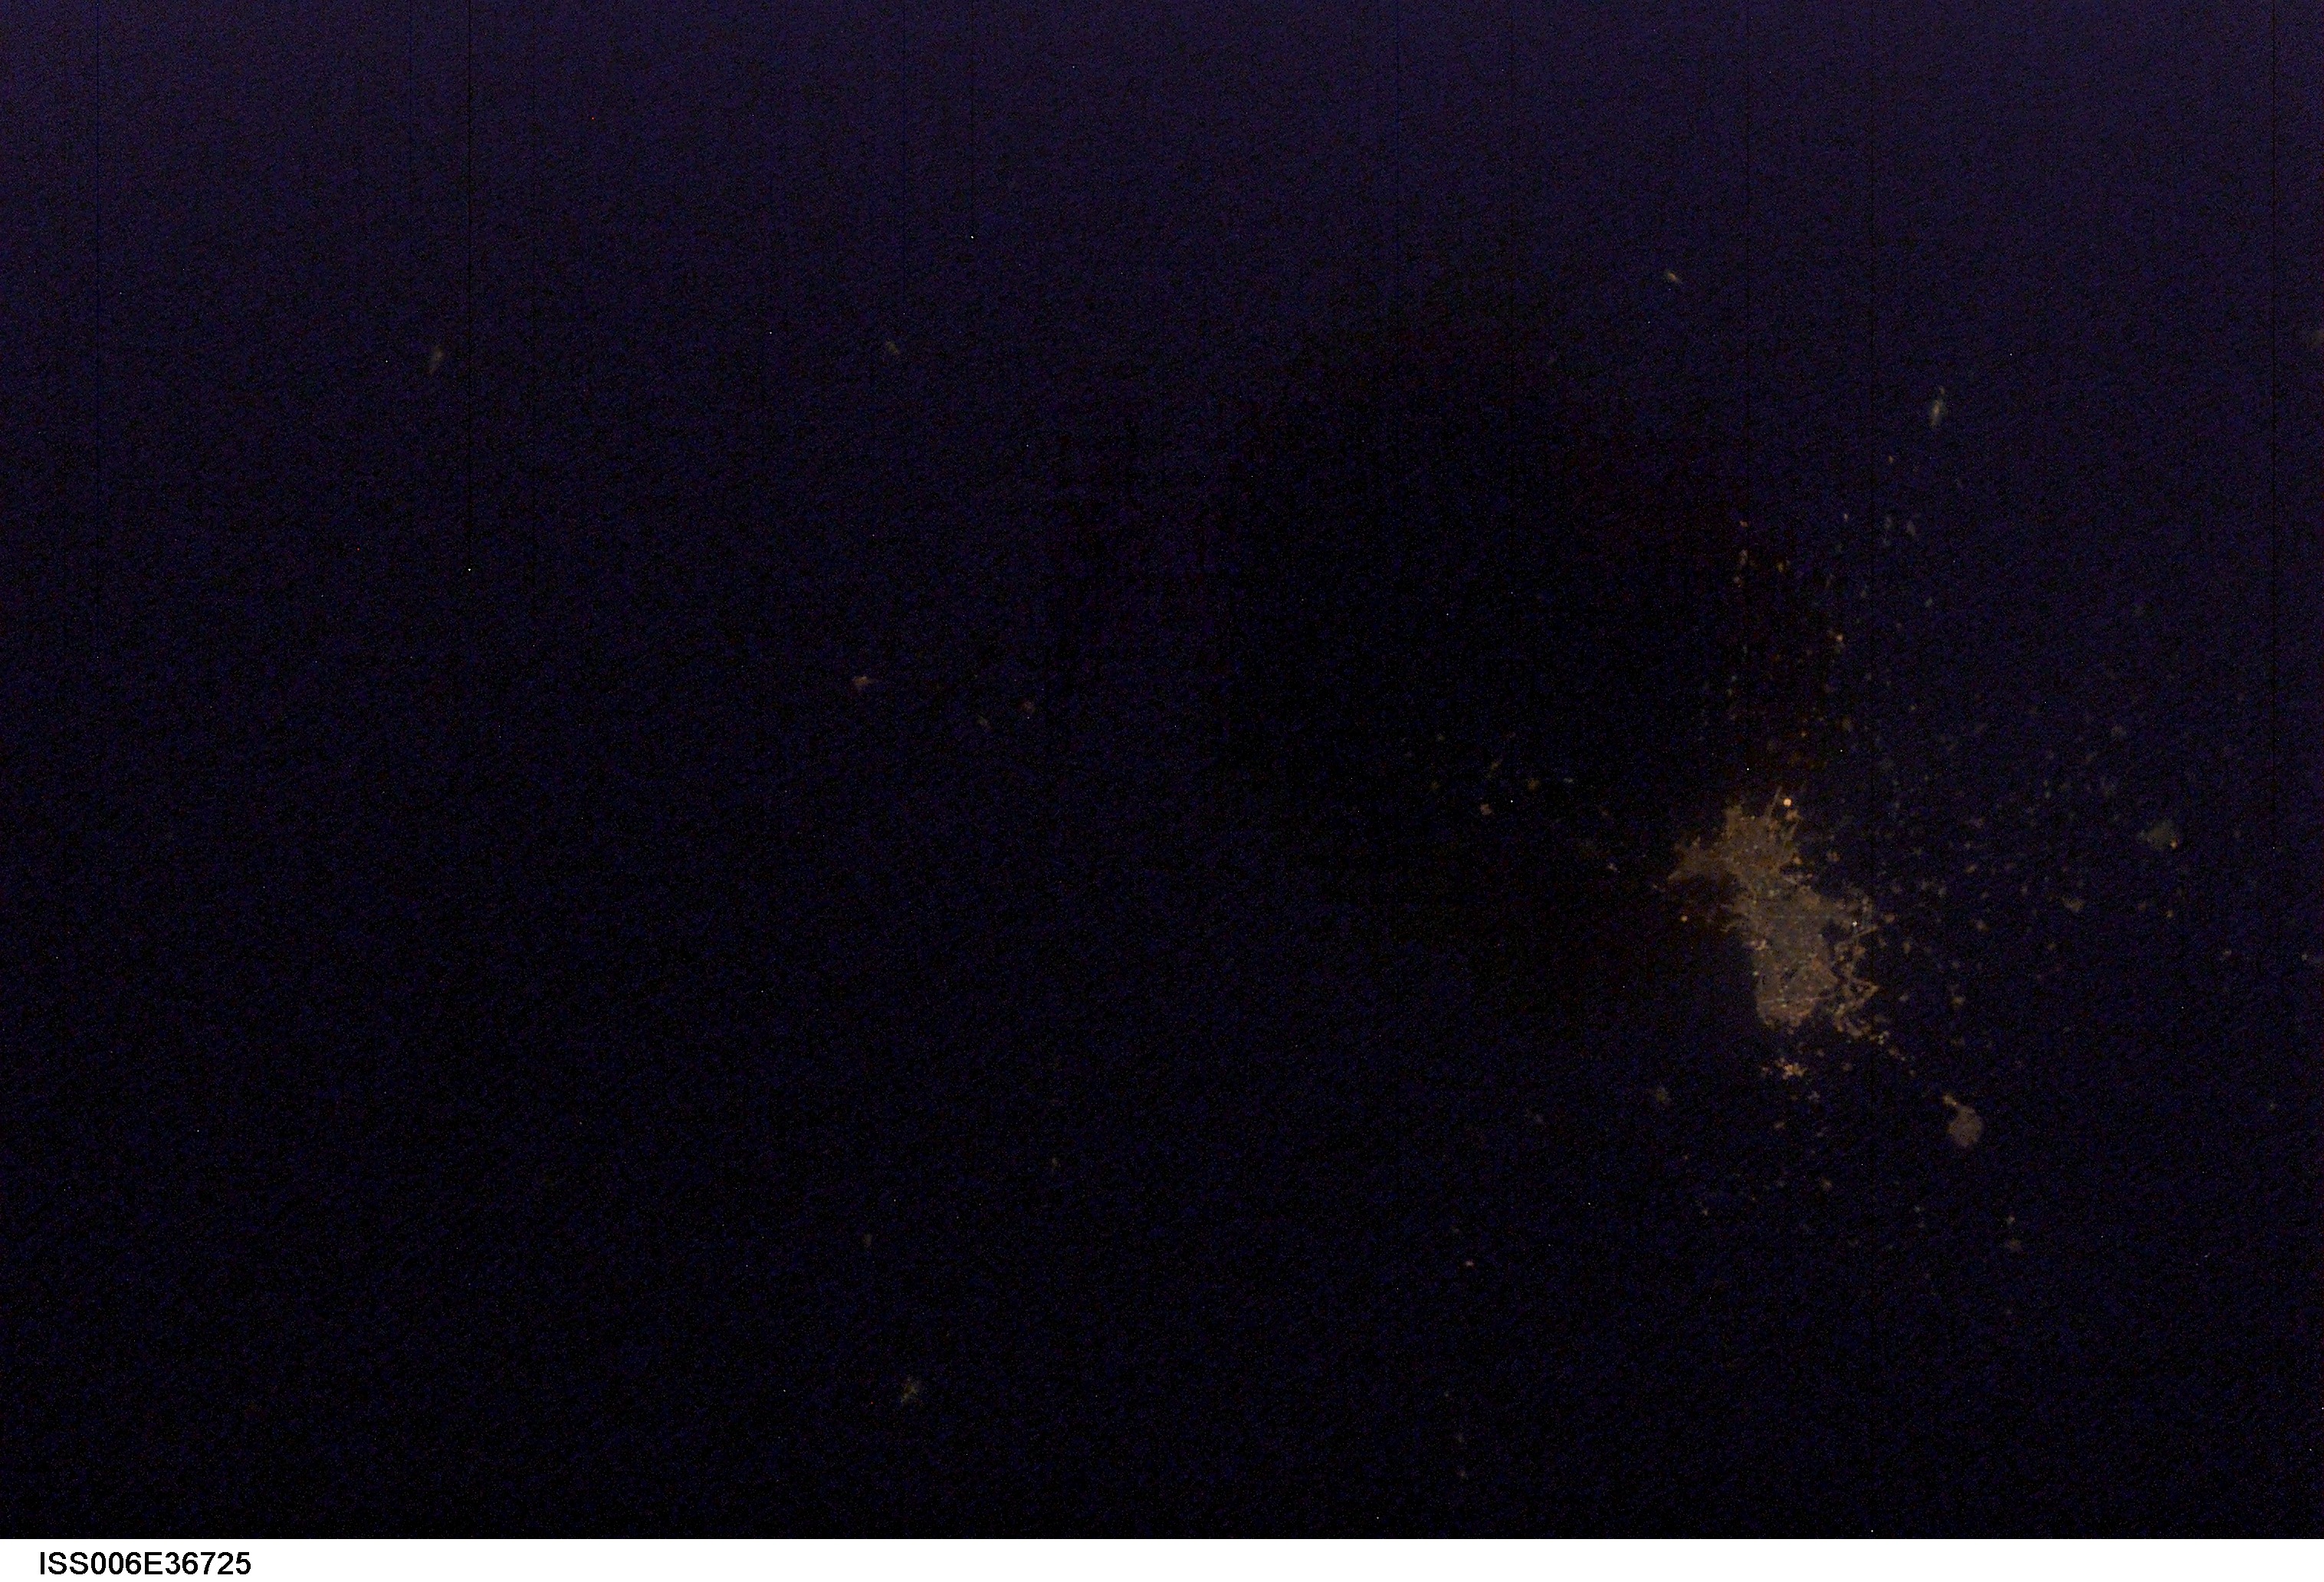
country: MEXICO
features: DARK EARTHOBS
